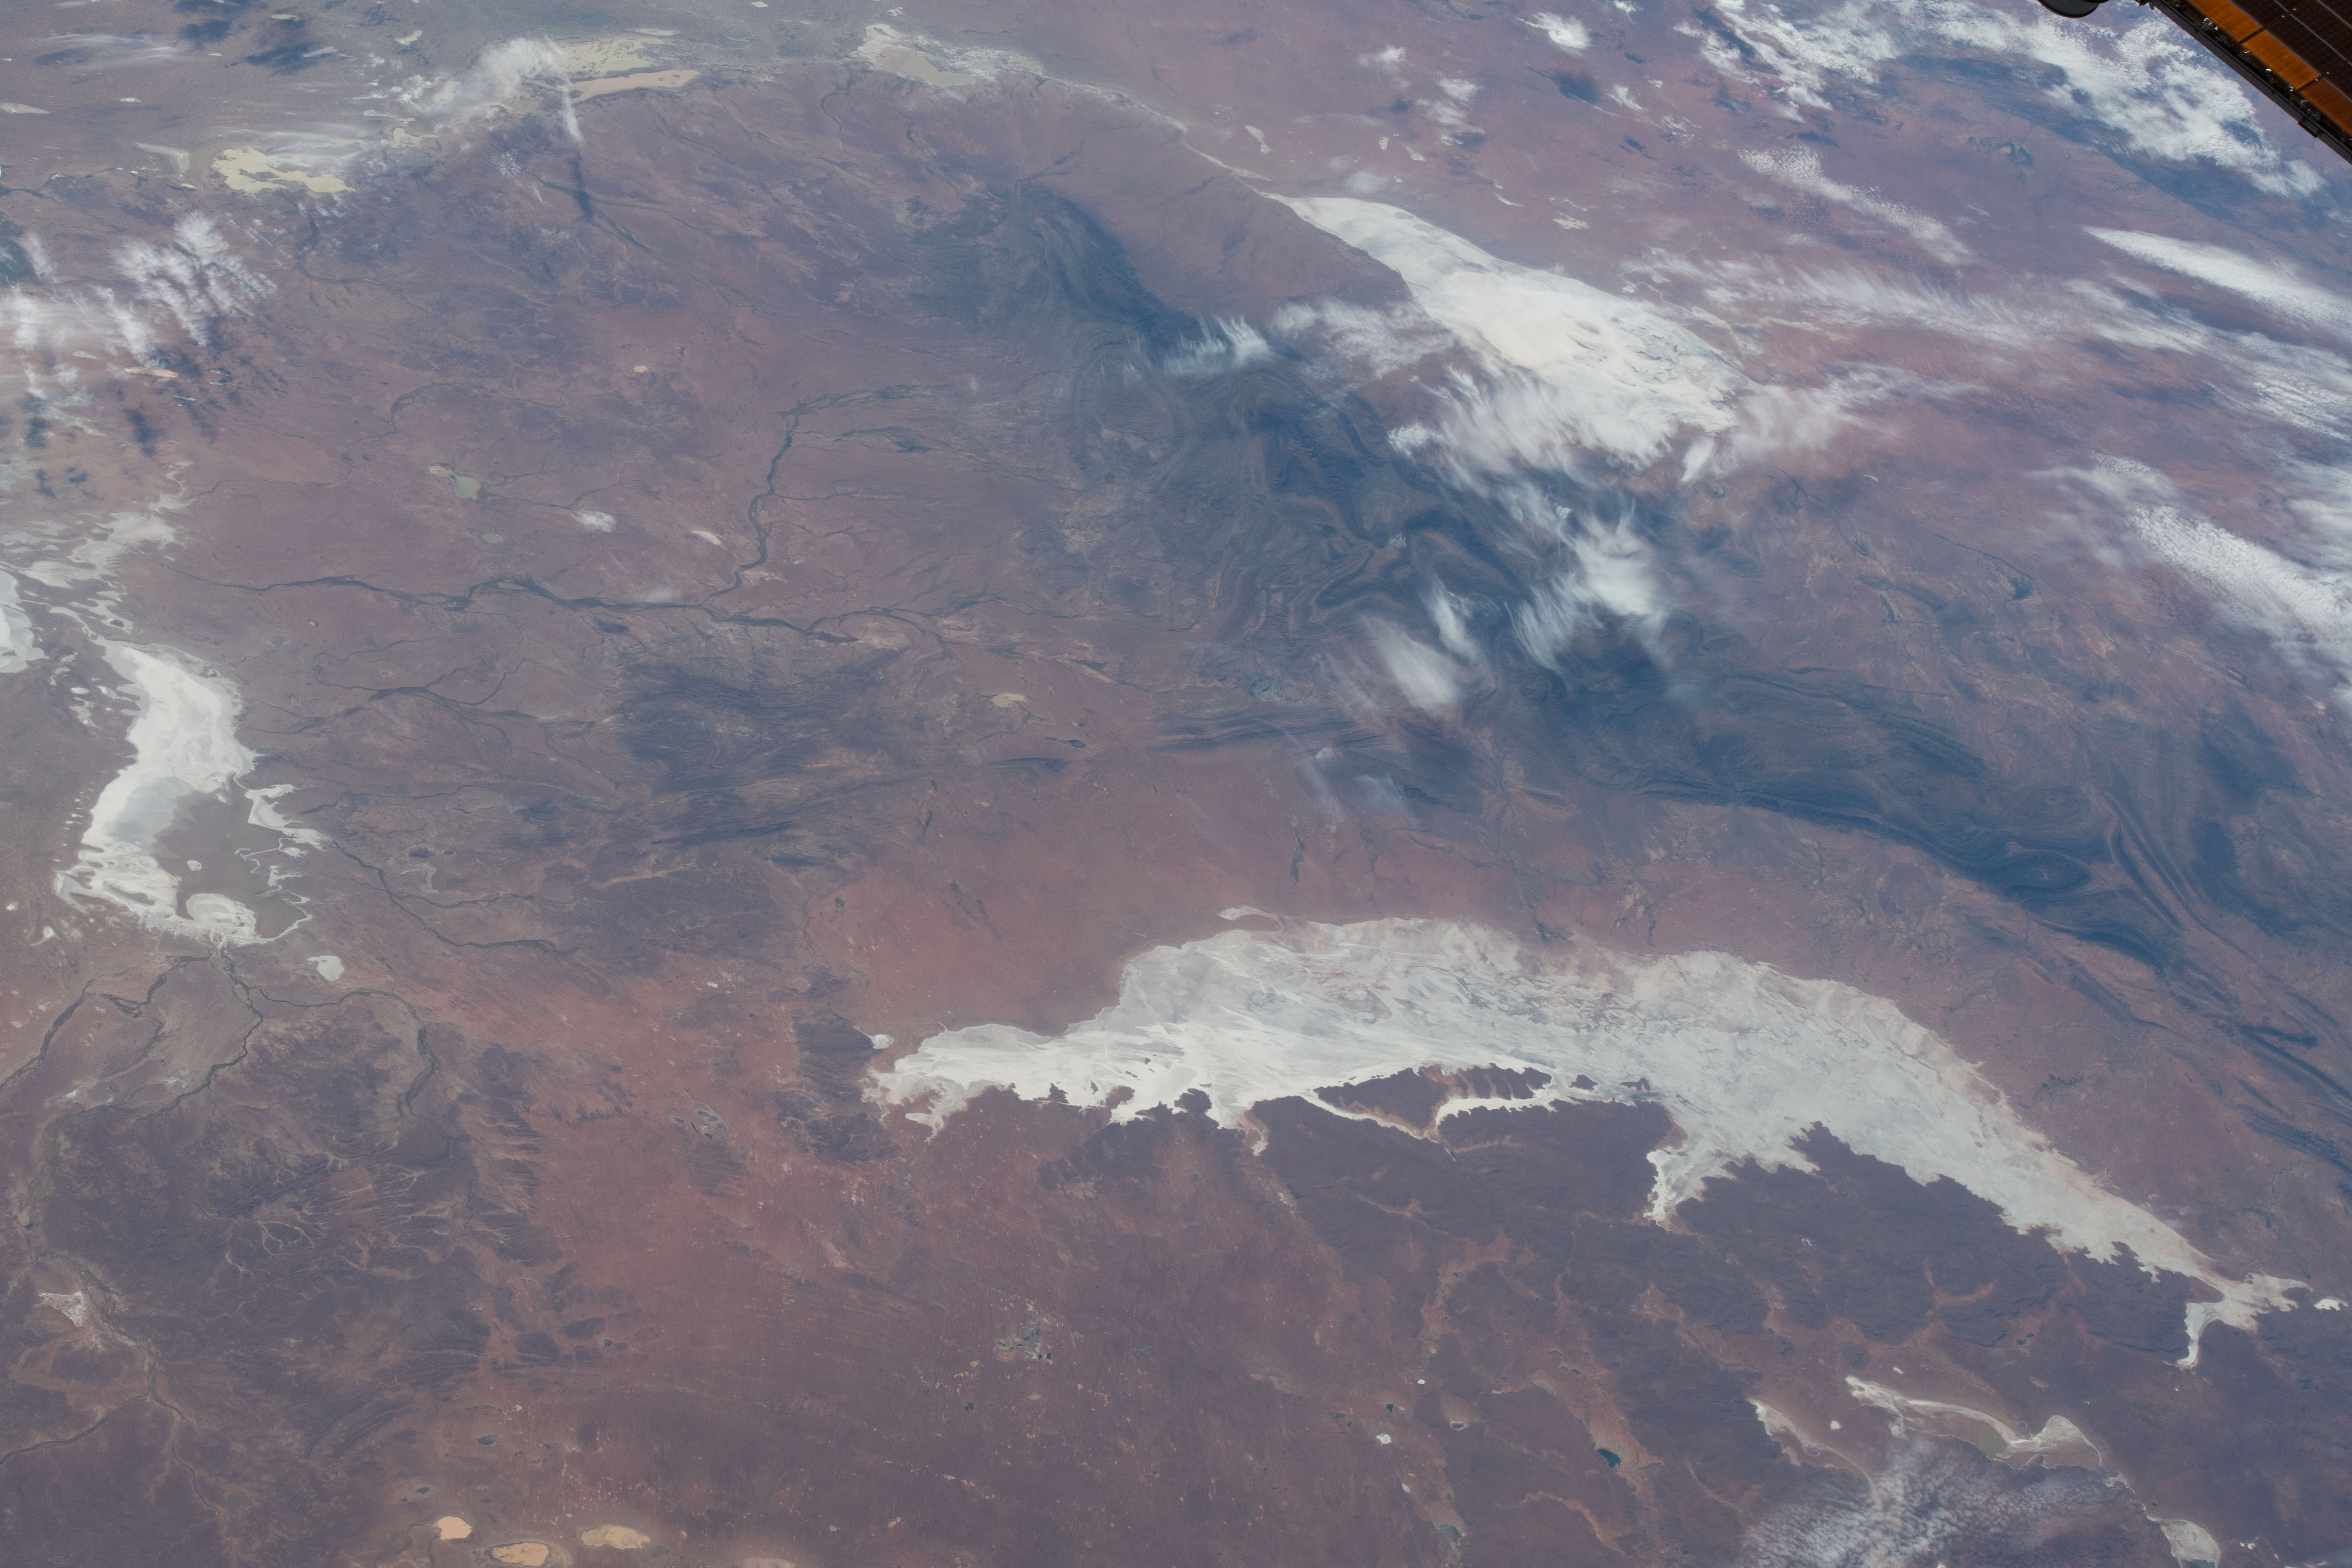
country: AUSTRALIA-SA
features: LAKE EYRE, LAKE TORRENS, PERNATTY LAGOON, LAKE FROME AUSTRALIA
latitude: -30.5
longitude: 138.0
